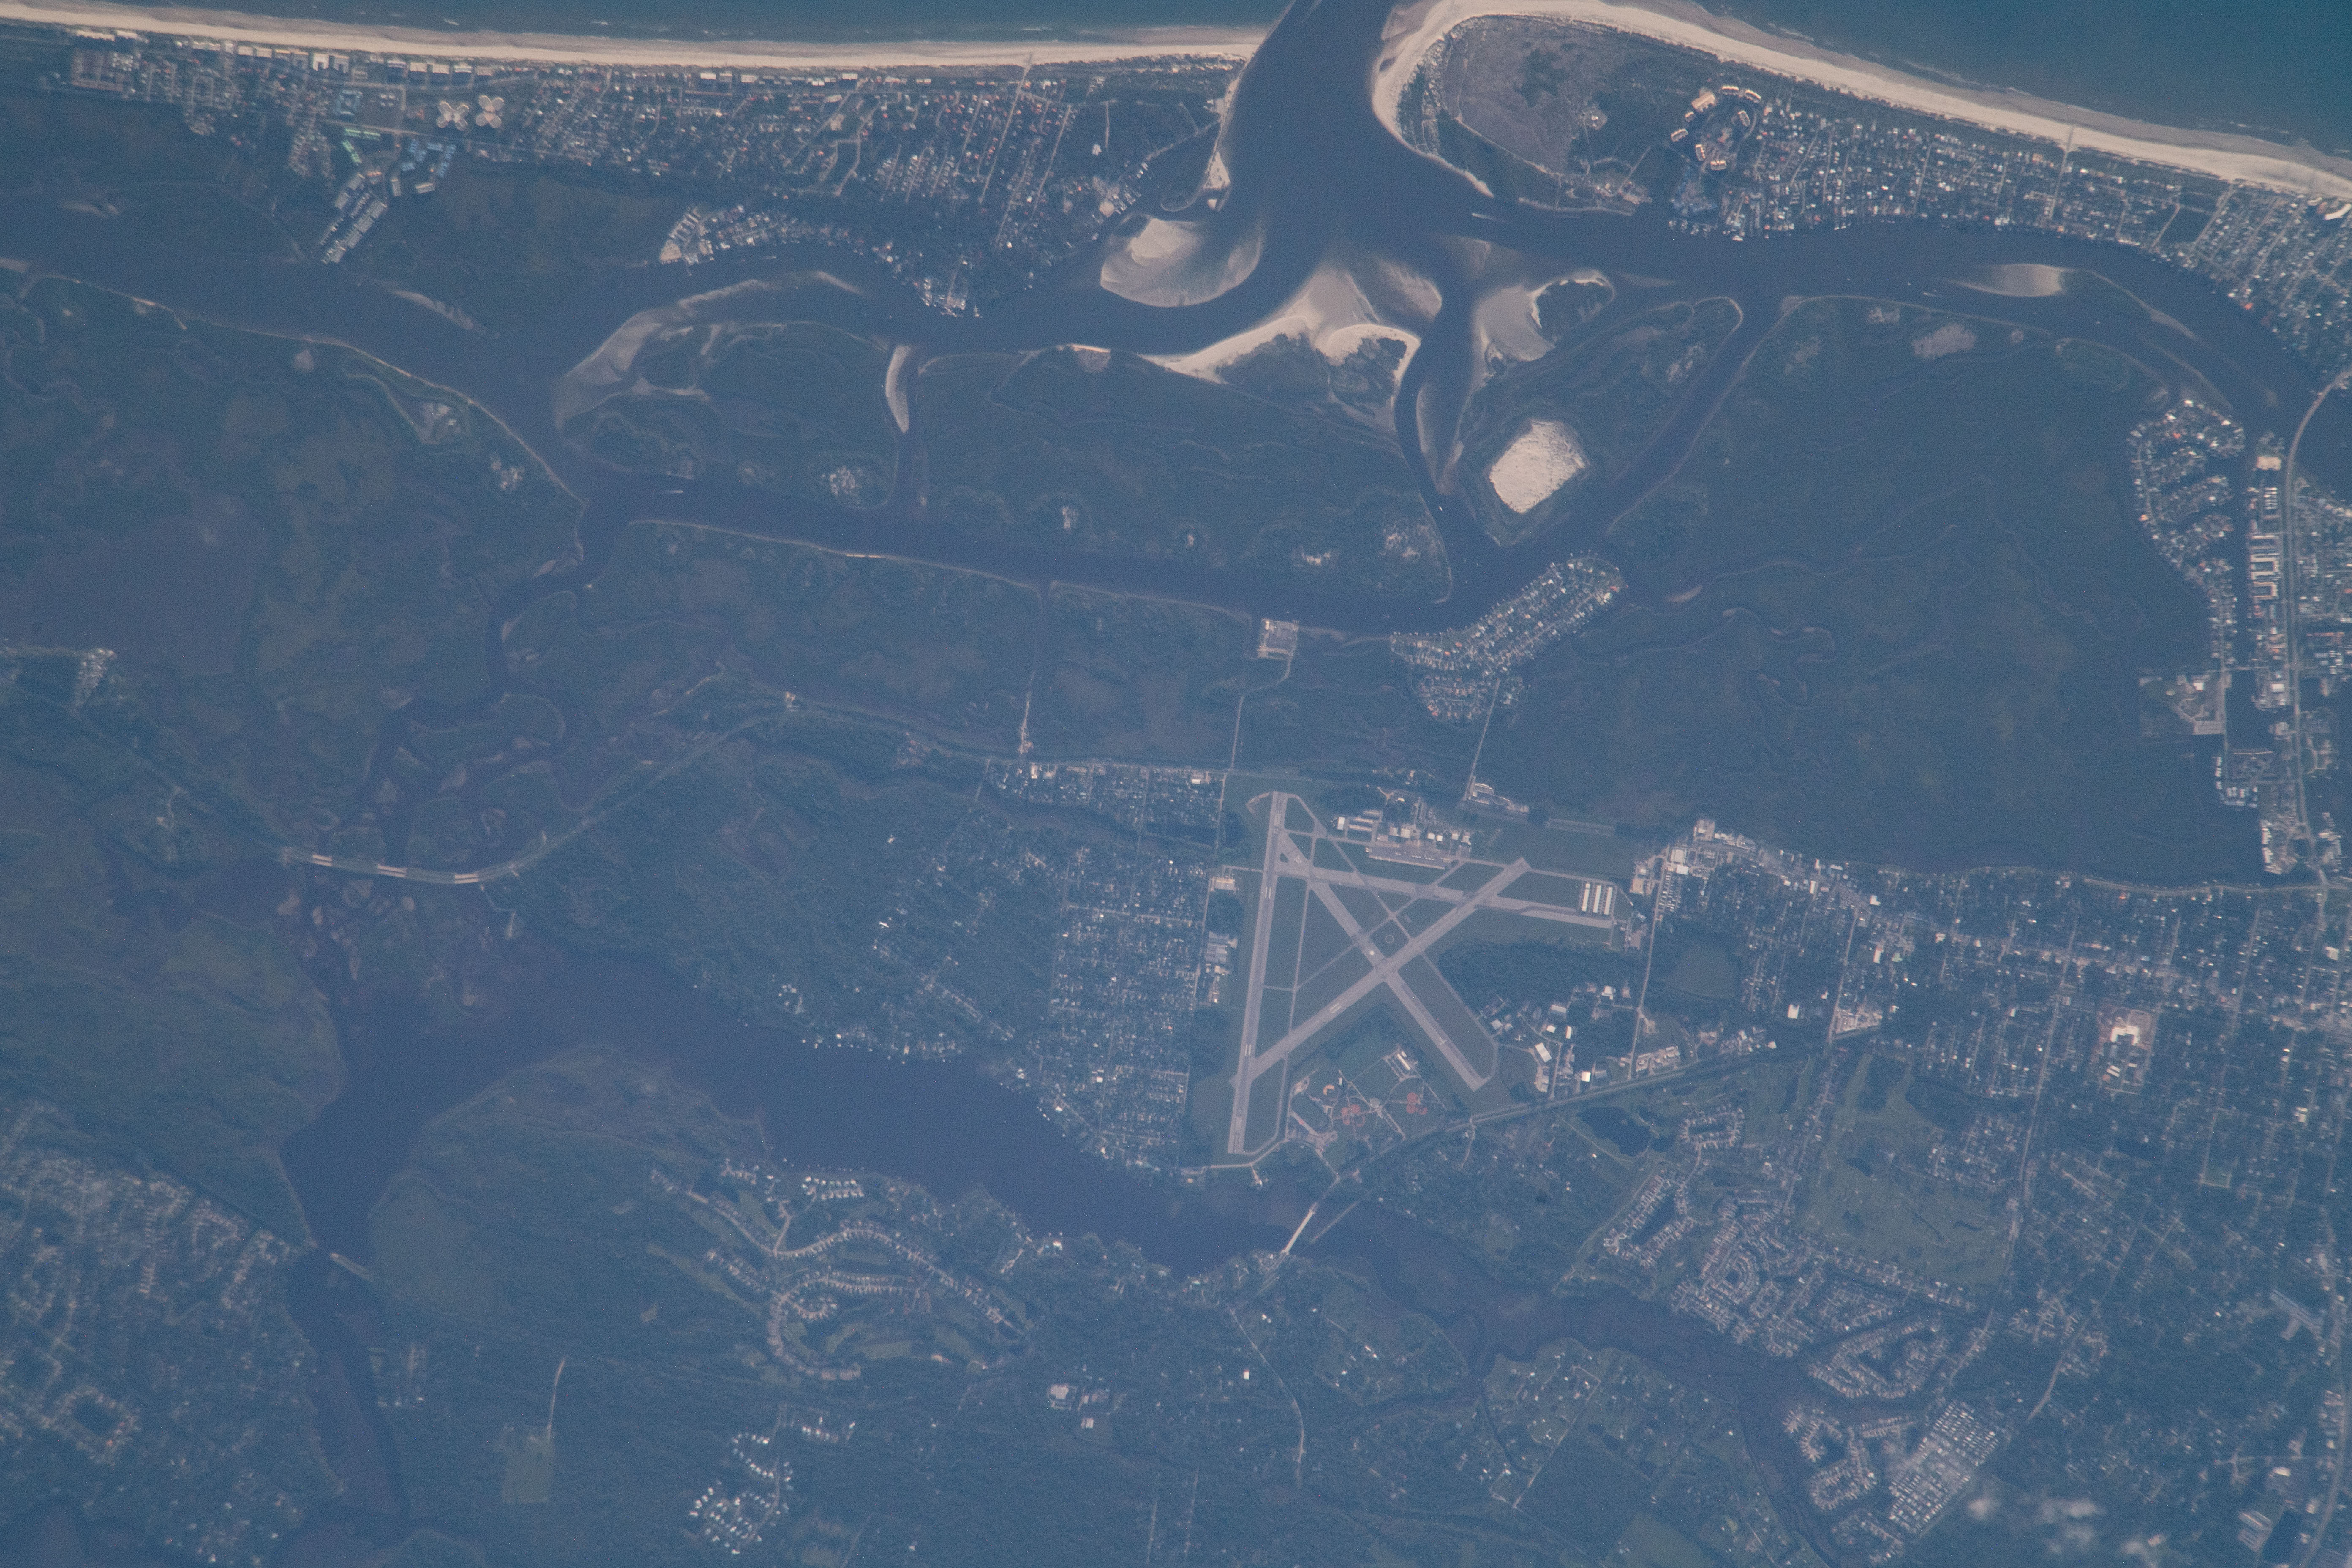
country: USA-FLORIDA
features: SMYRNA DUNES PARK, PONCE DE LEON INLET, CHICKEN ISLAND, PONCE INLET
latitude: 29.1
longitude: -81.0
